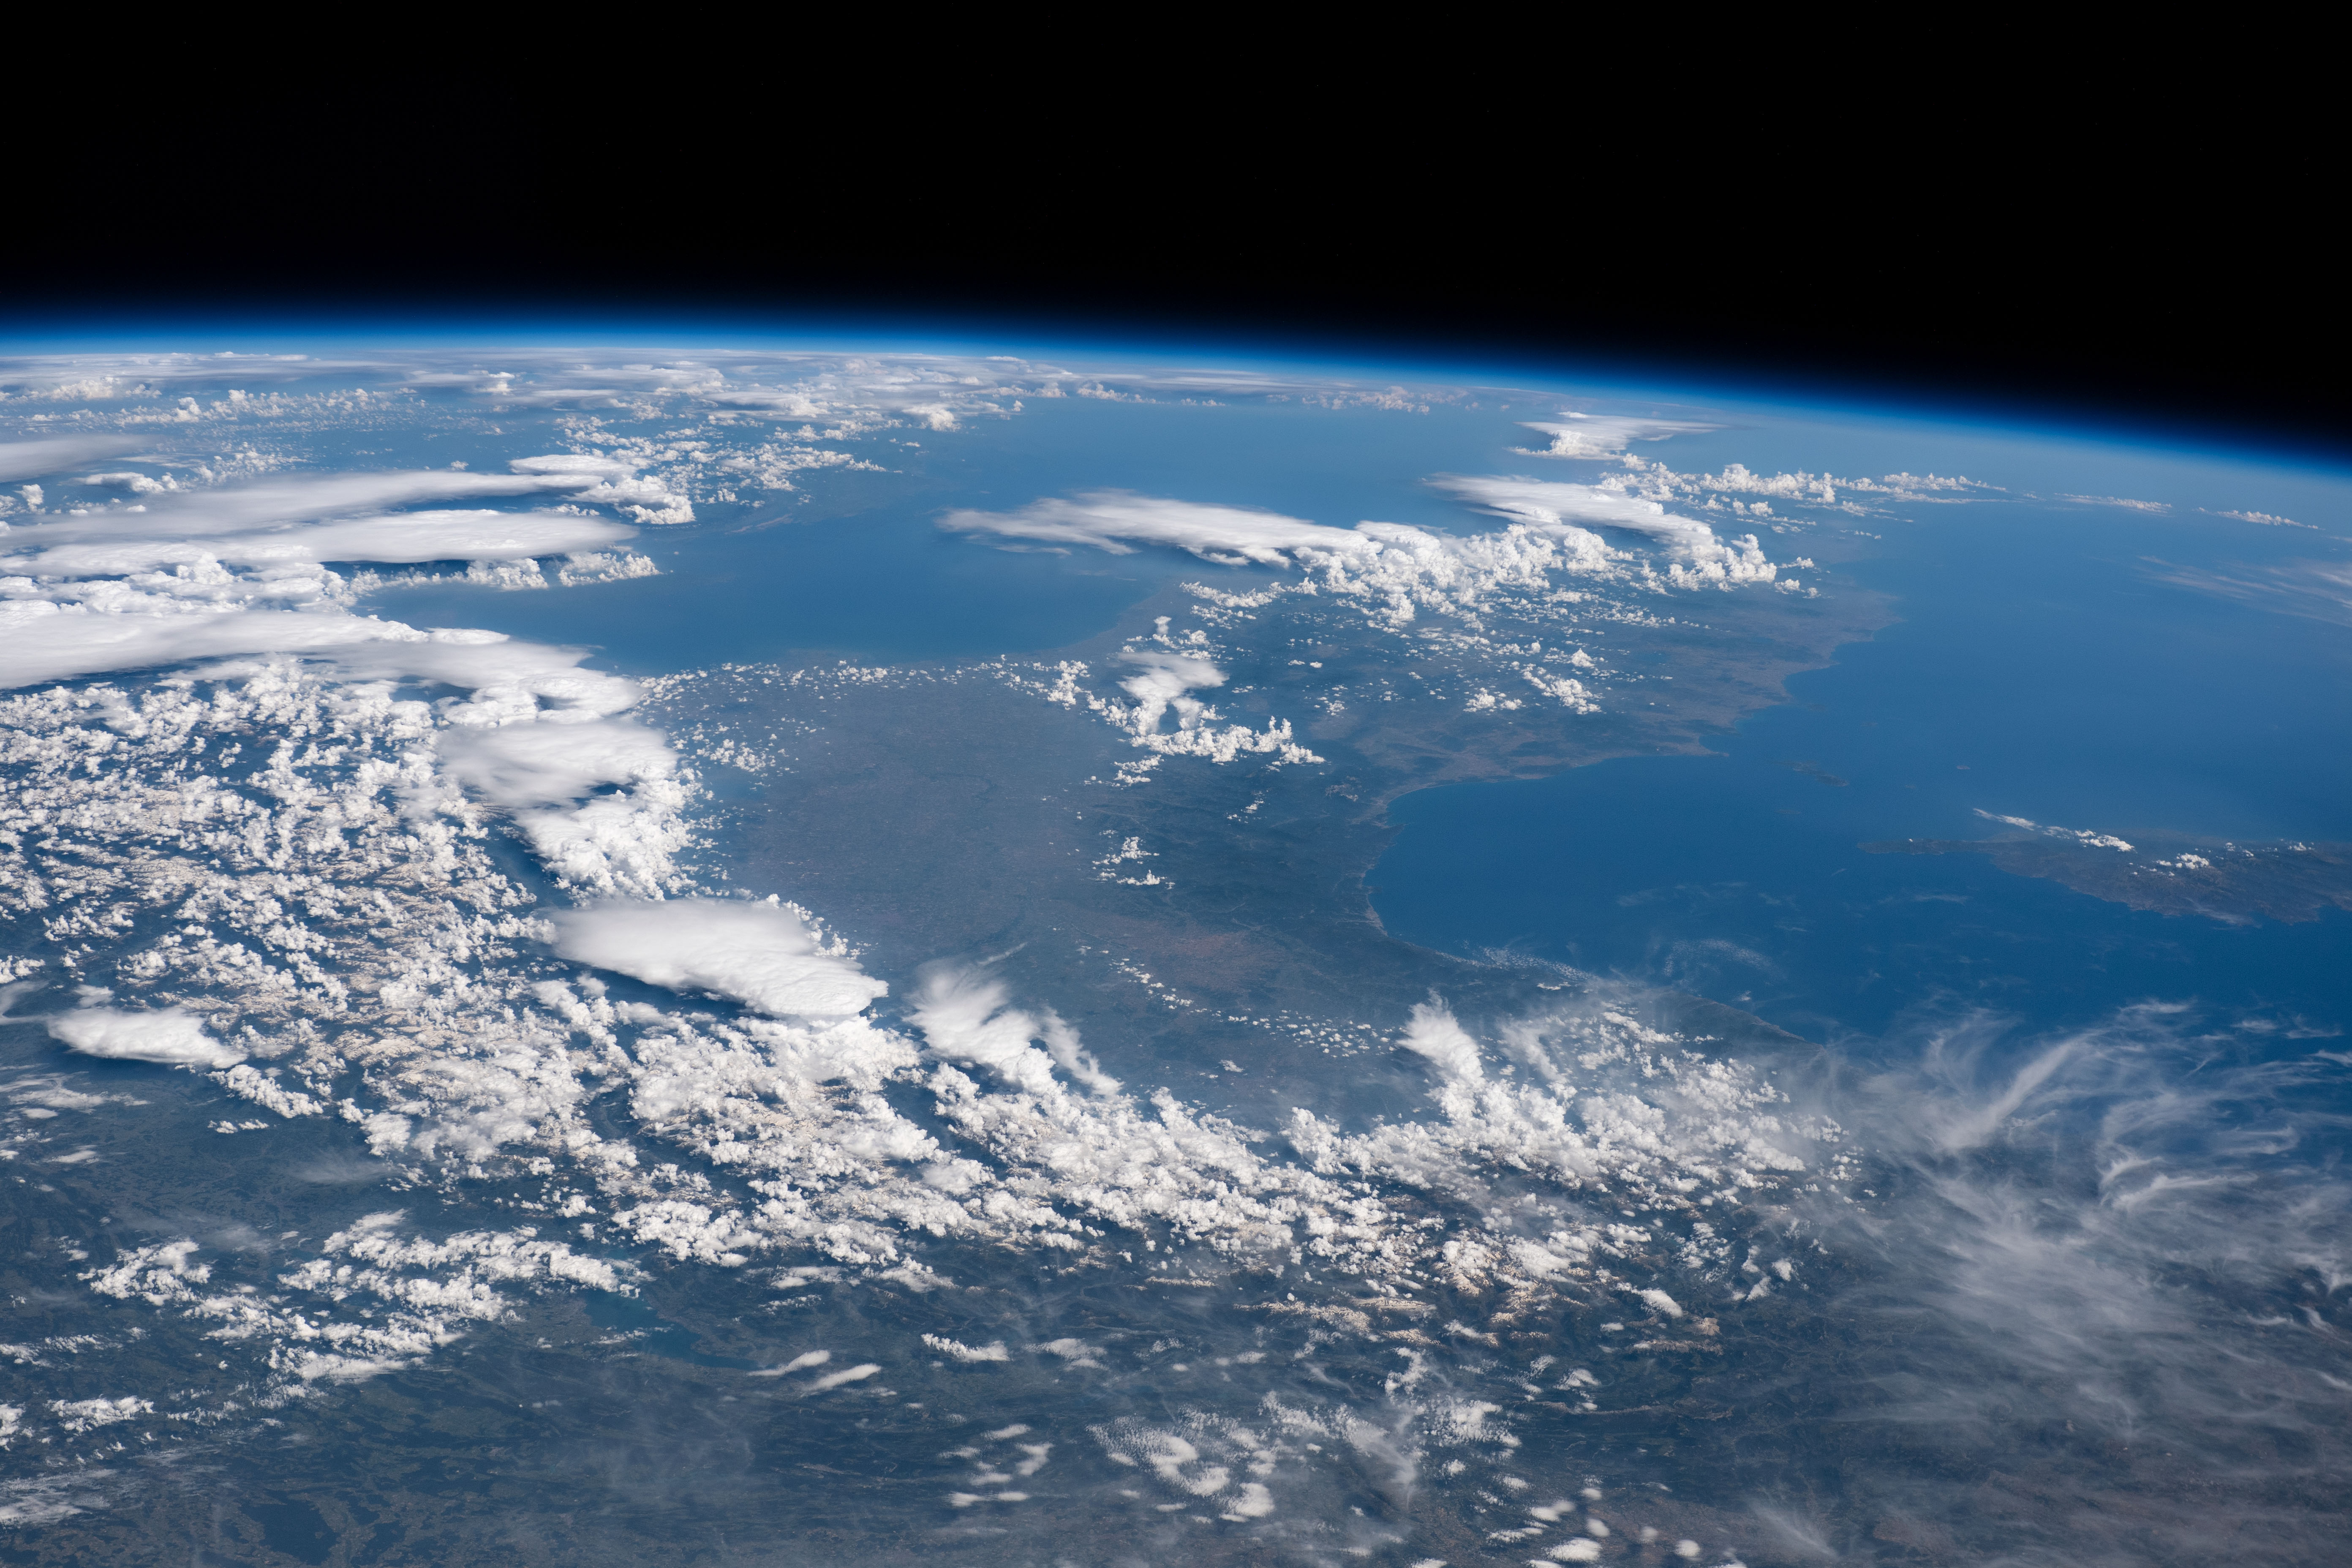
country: ITALY
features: PARMA, LA SPEZIA, BARDI, BORGO VAL DI TARO
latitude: 44.6
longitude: 10.0
